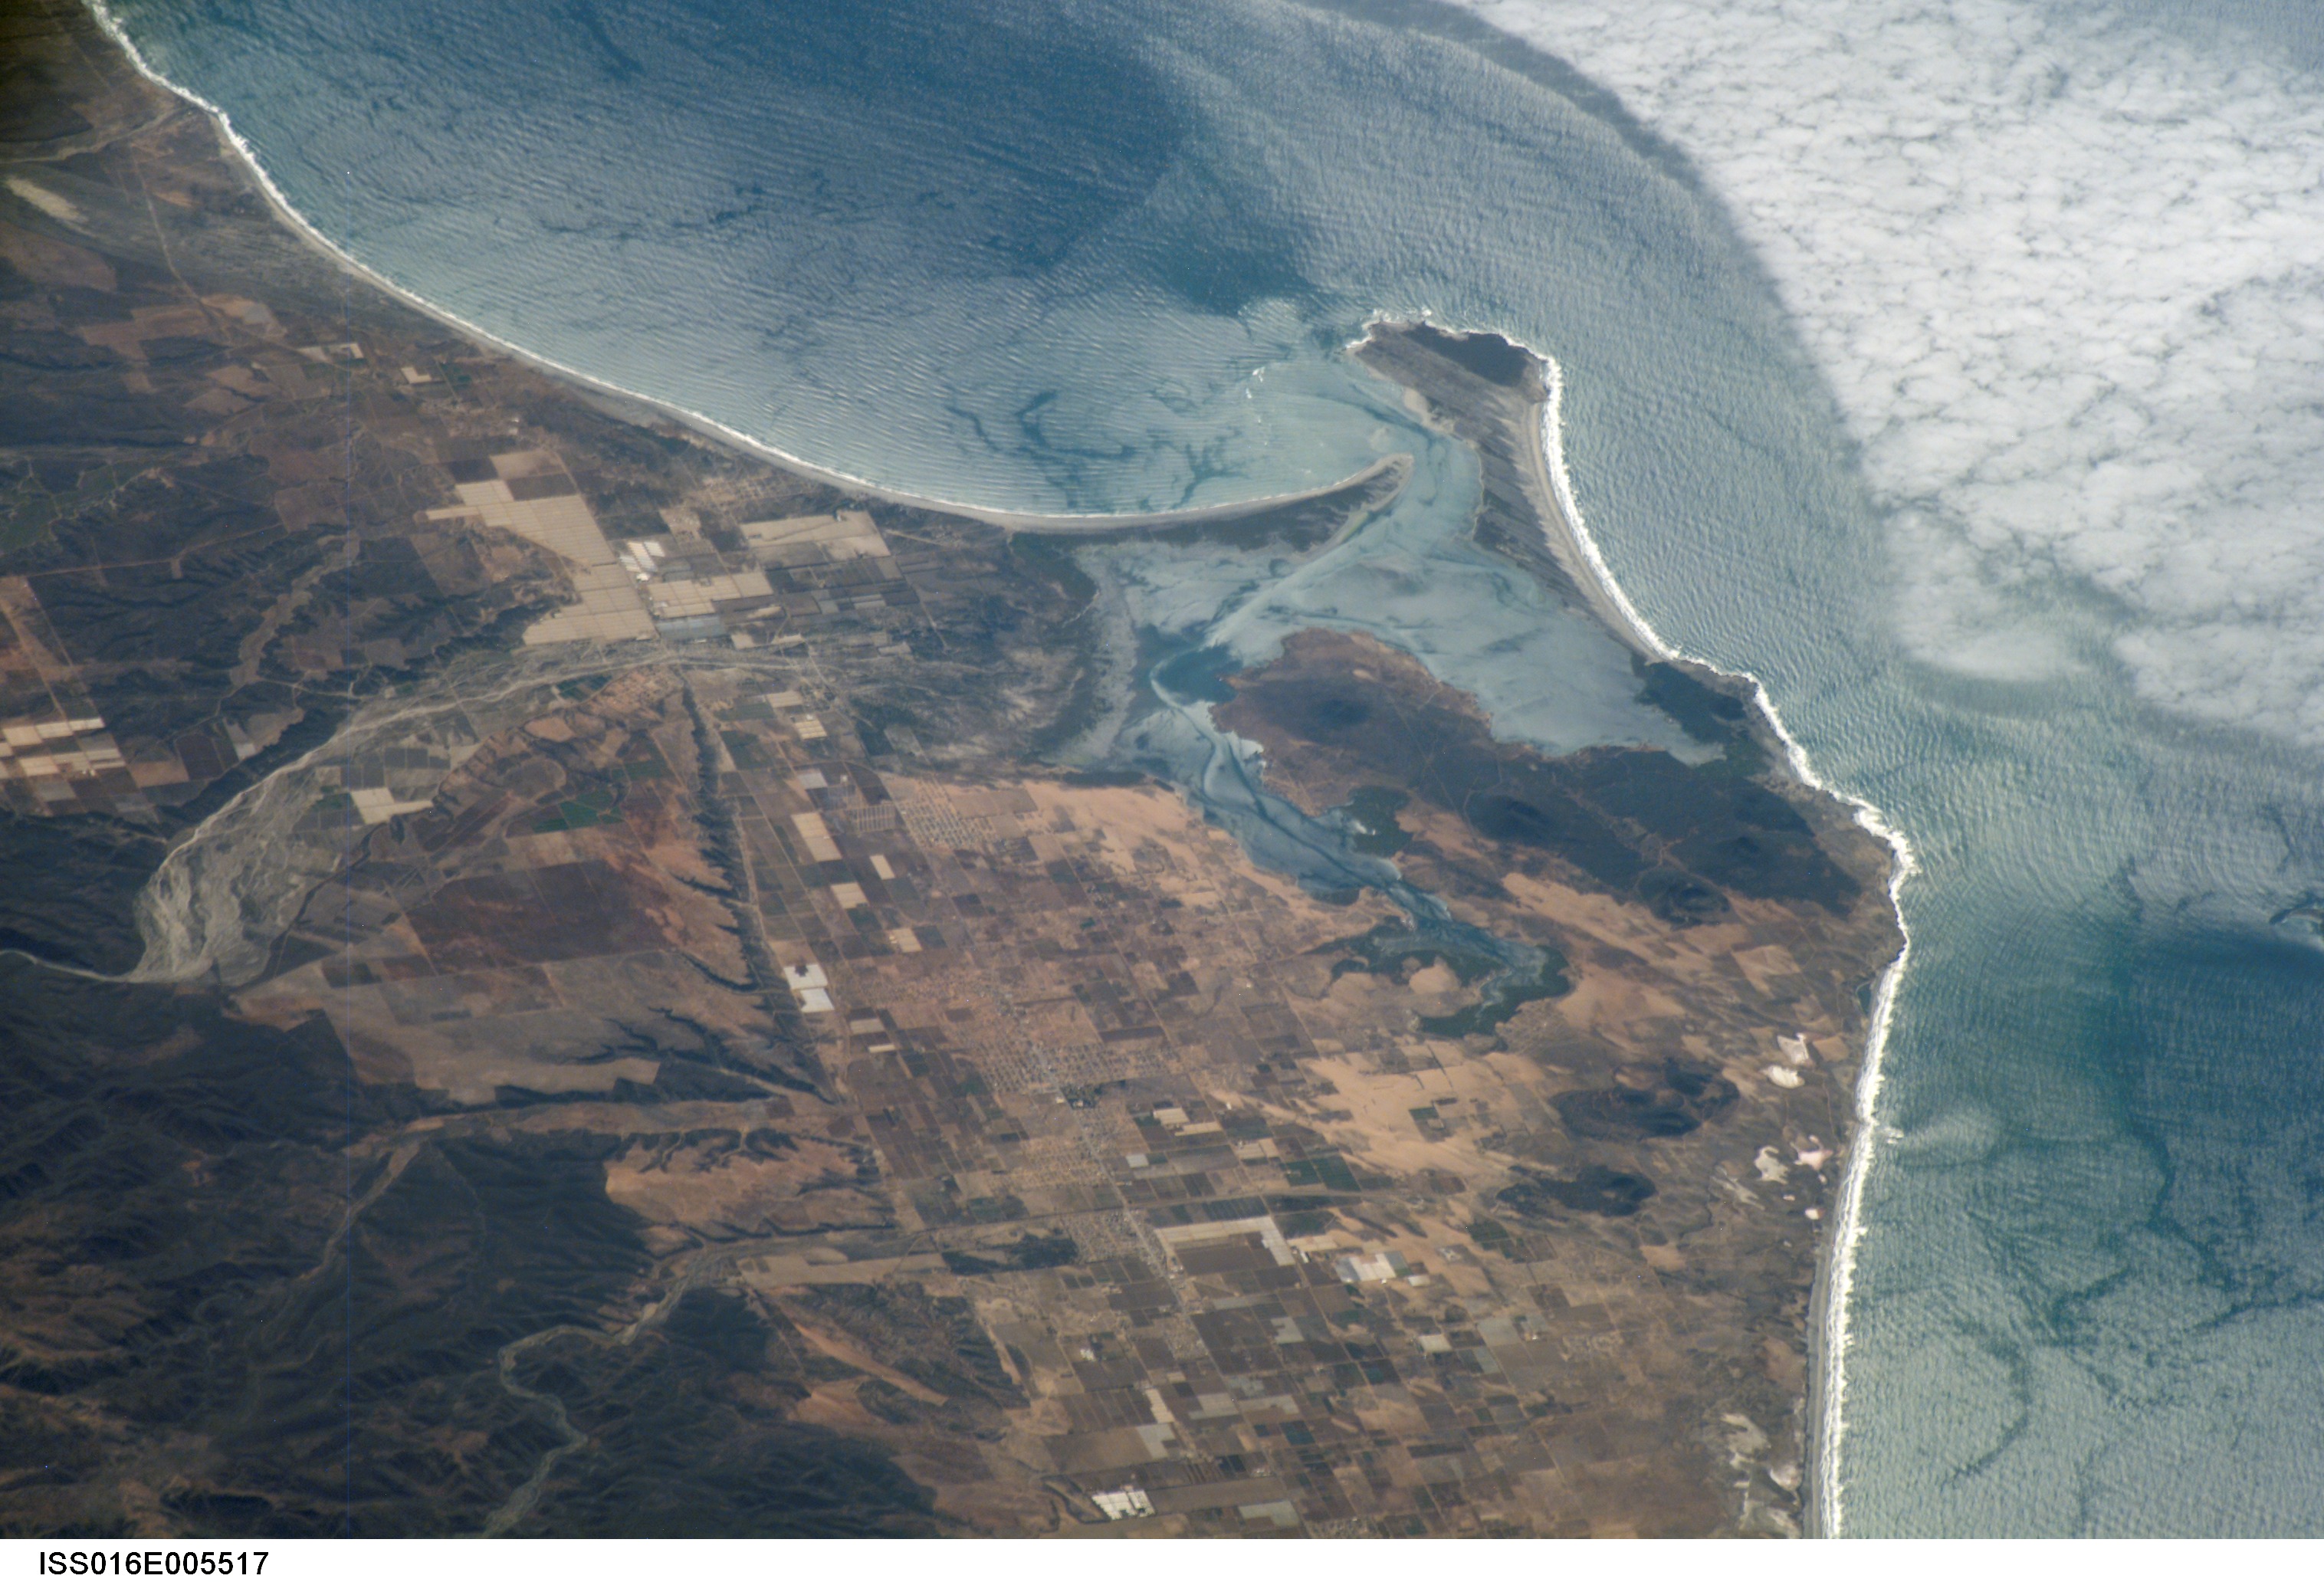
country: MEXICO
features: C. SAN QUINTIN, GLINT, WAVES
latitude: 30.5
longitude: -115.9
